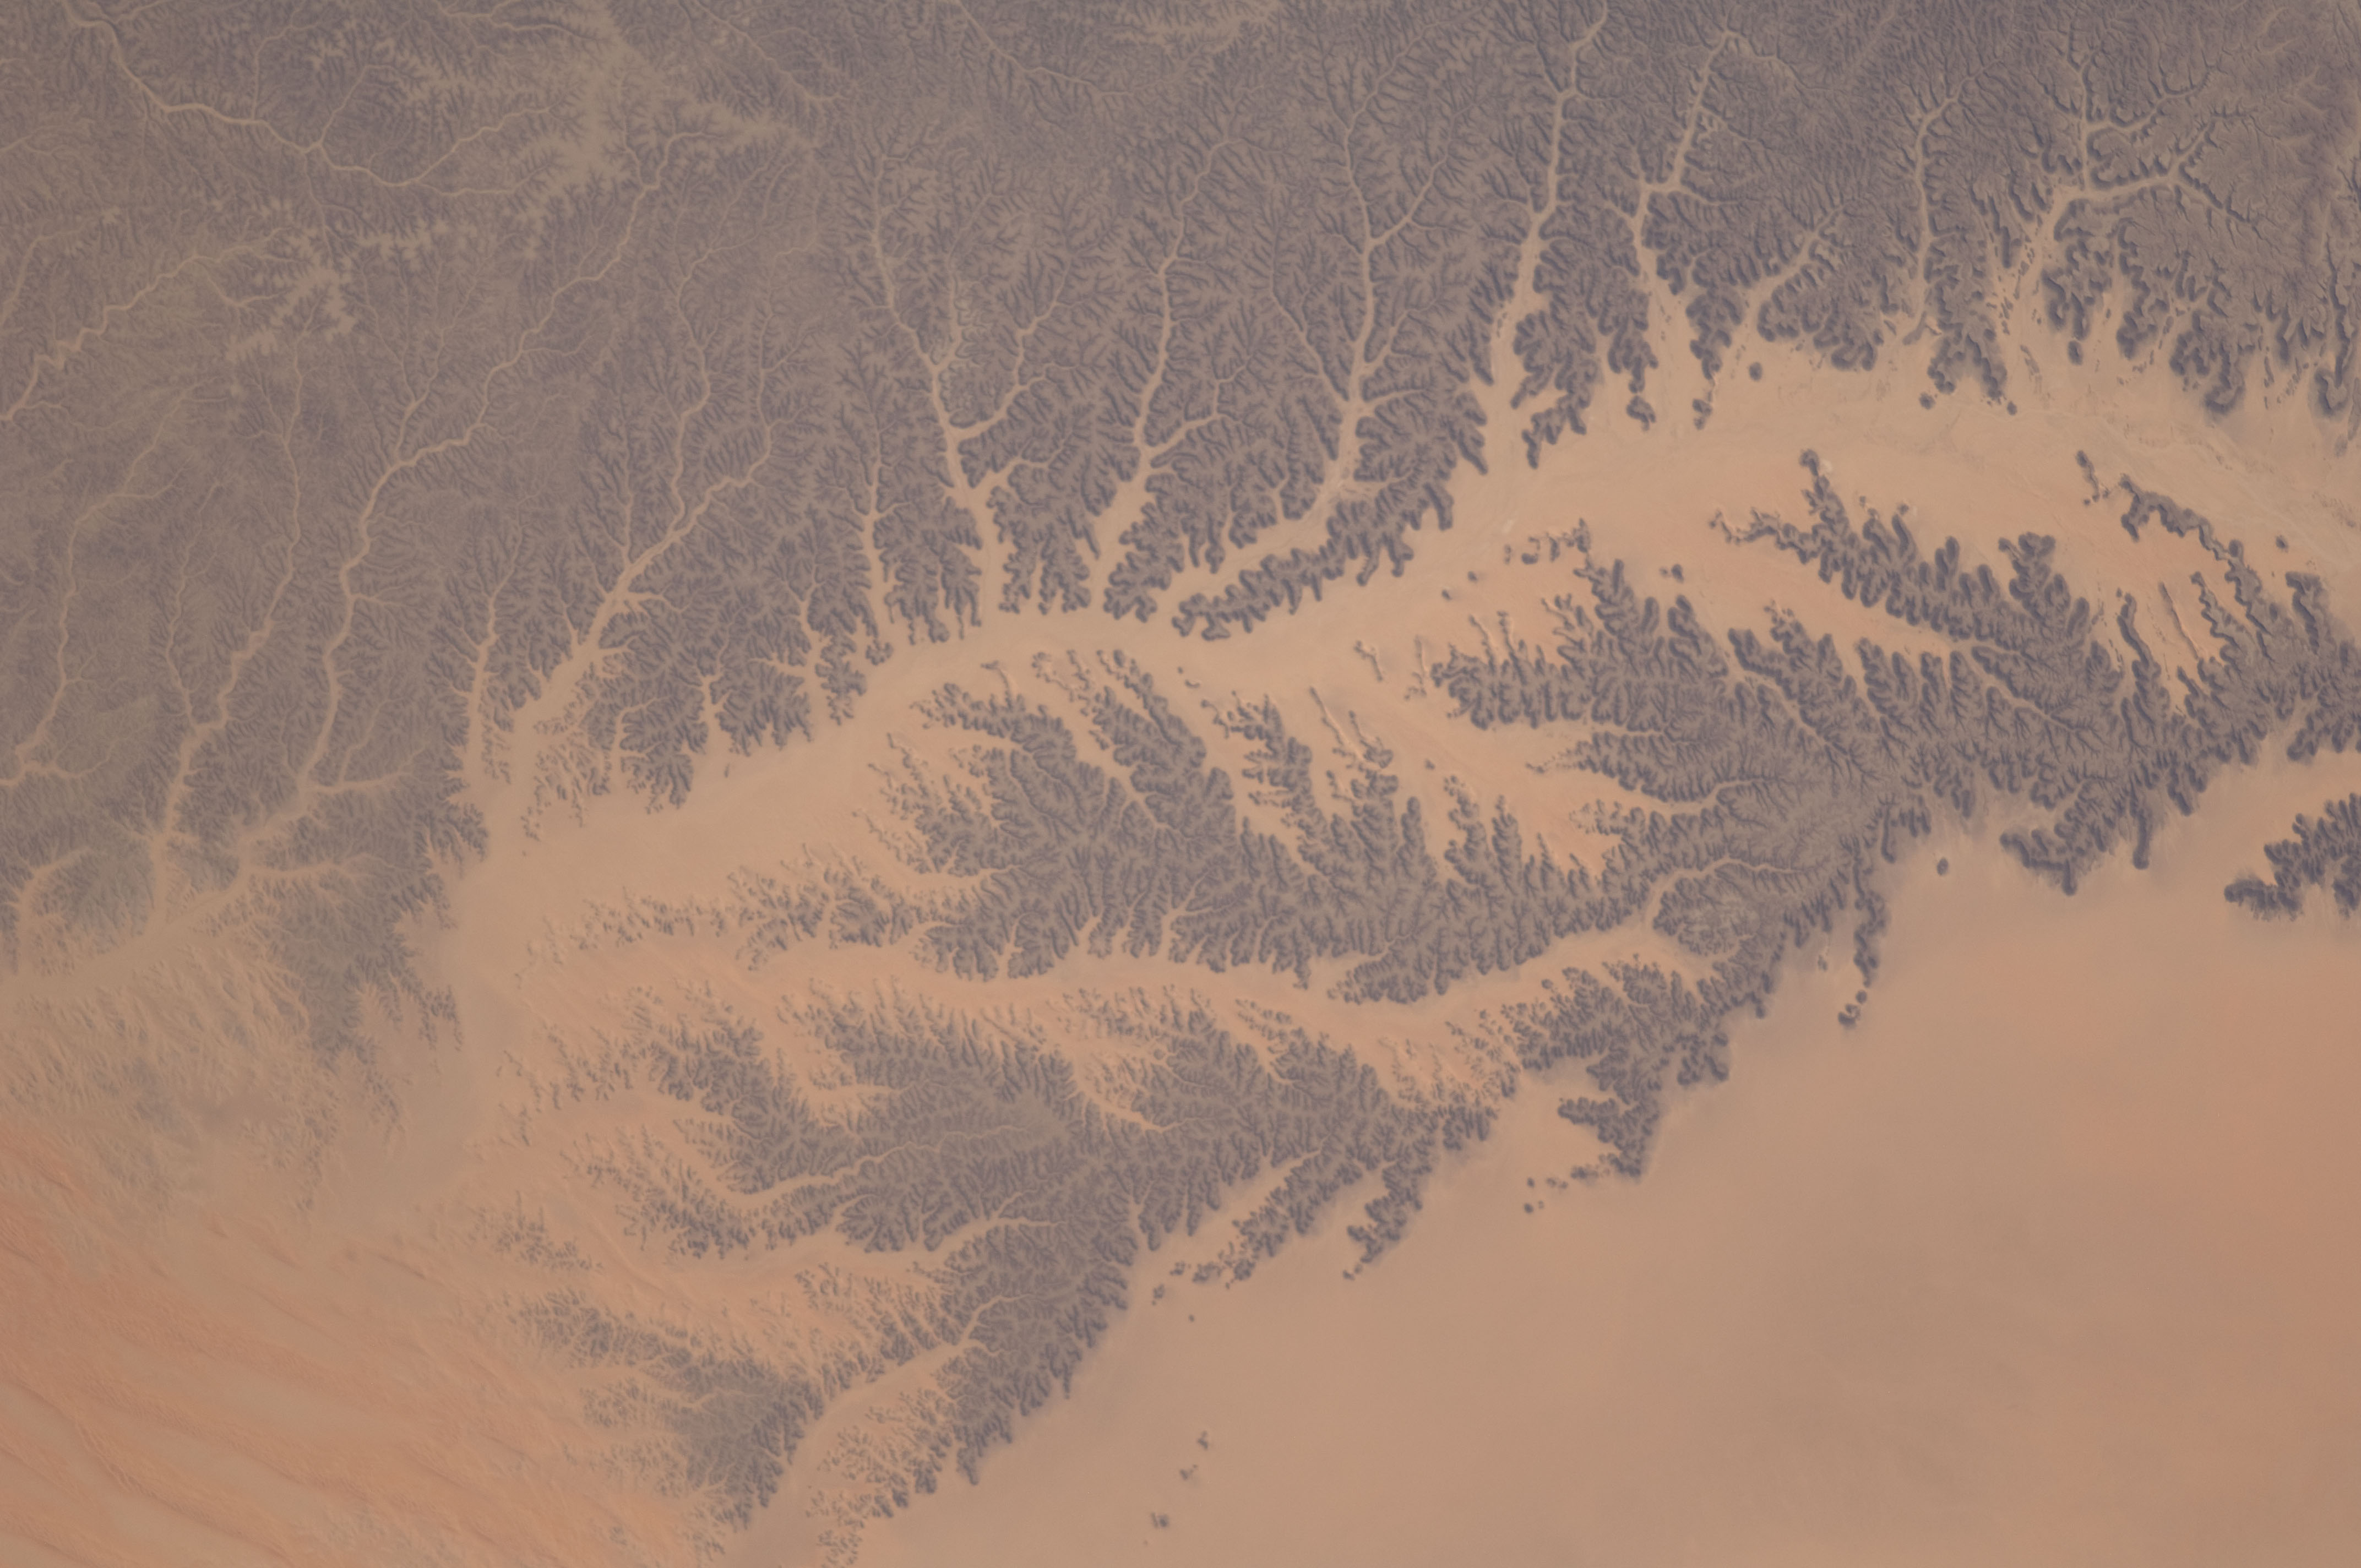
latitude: 17.2
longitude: 48.3
